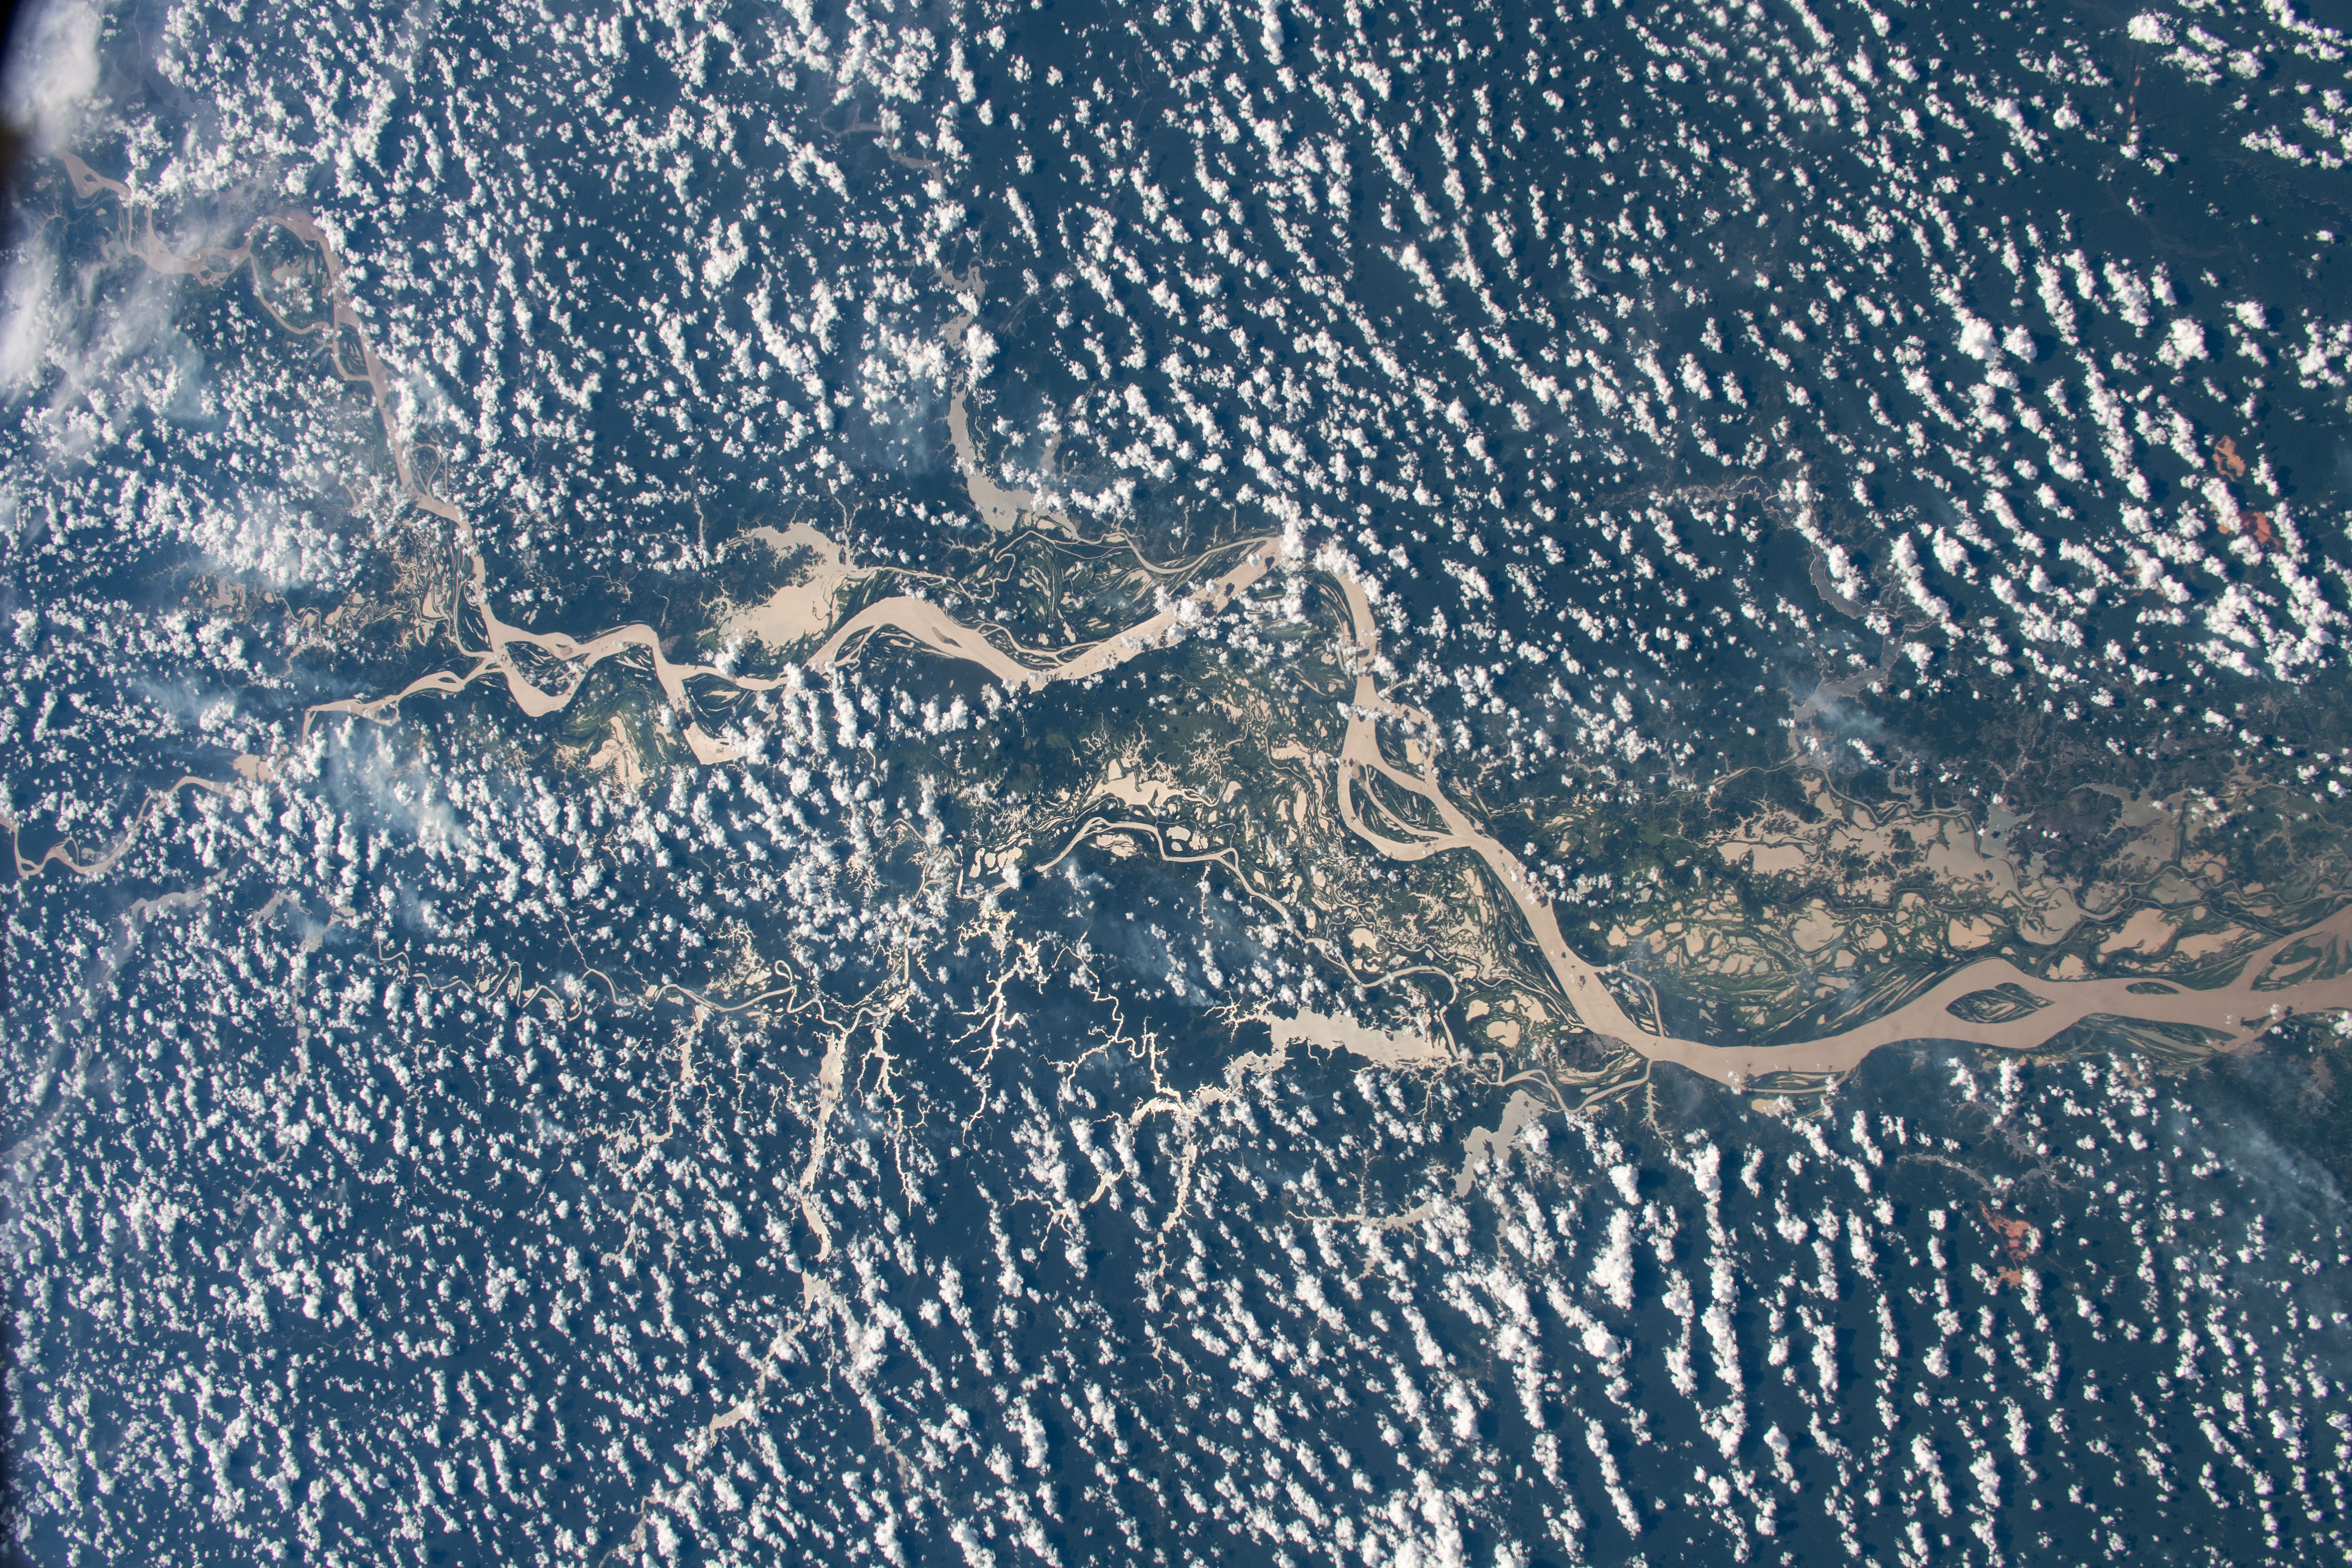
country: BRAZIL
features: AMAZON RIVER
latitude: -2.5
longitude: -57.5
